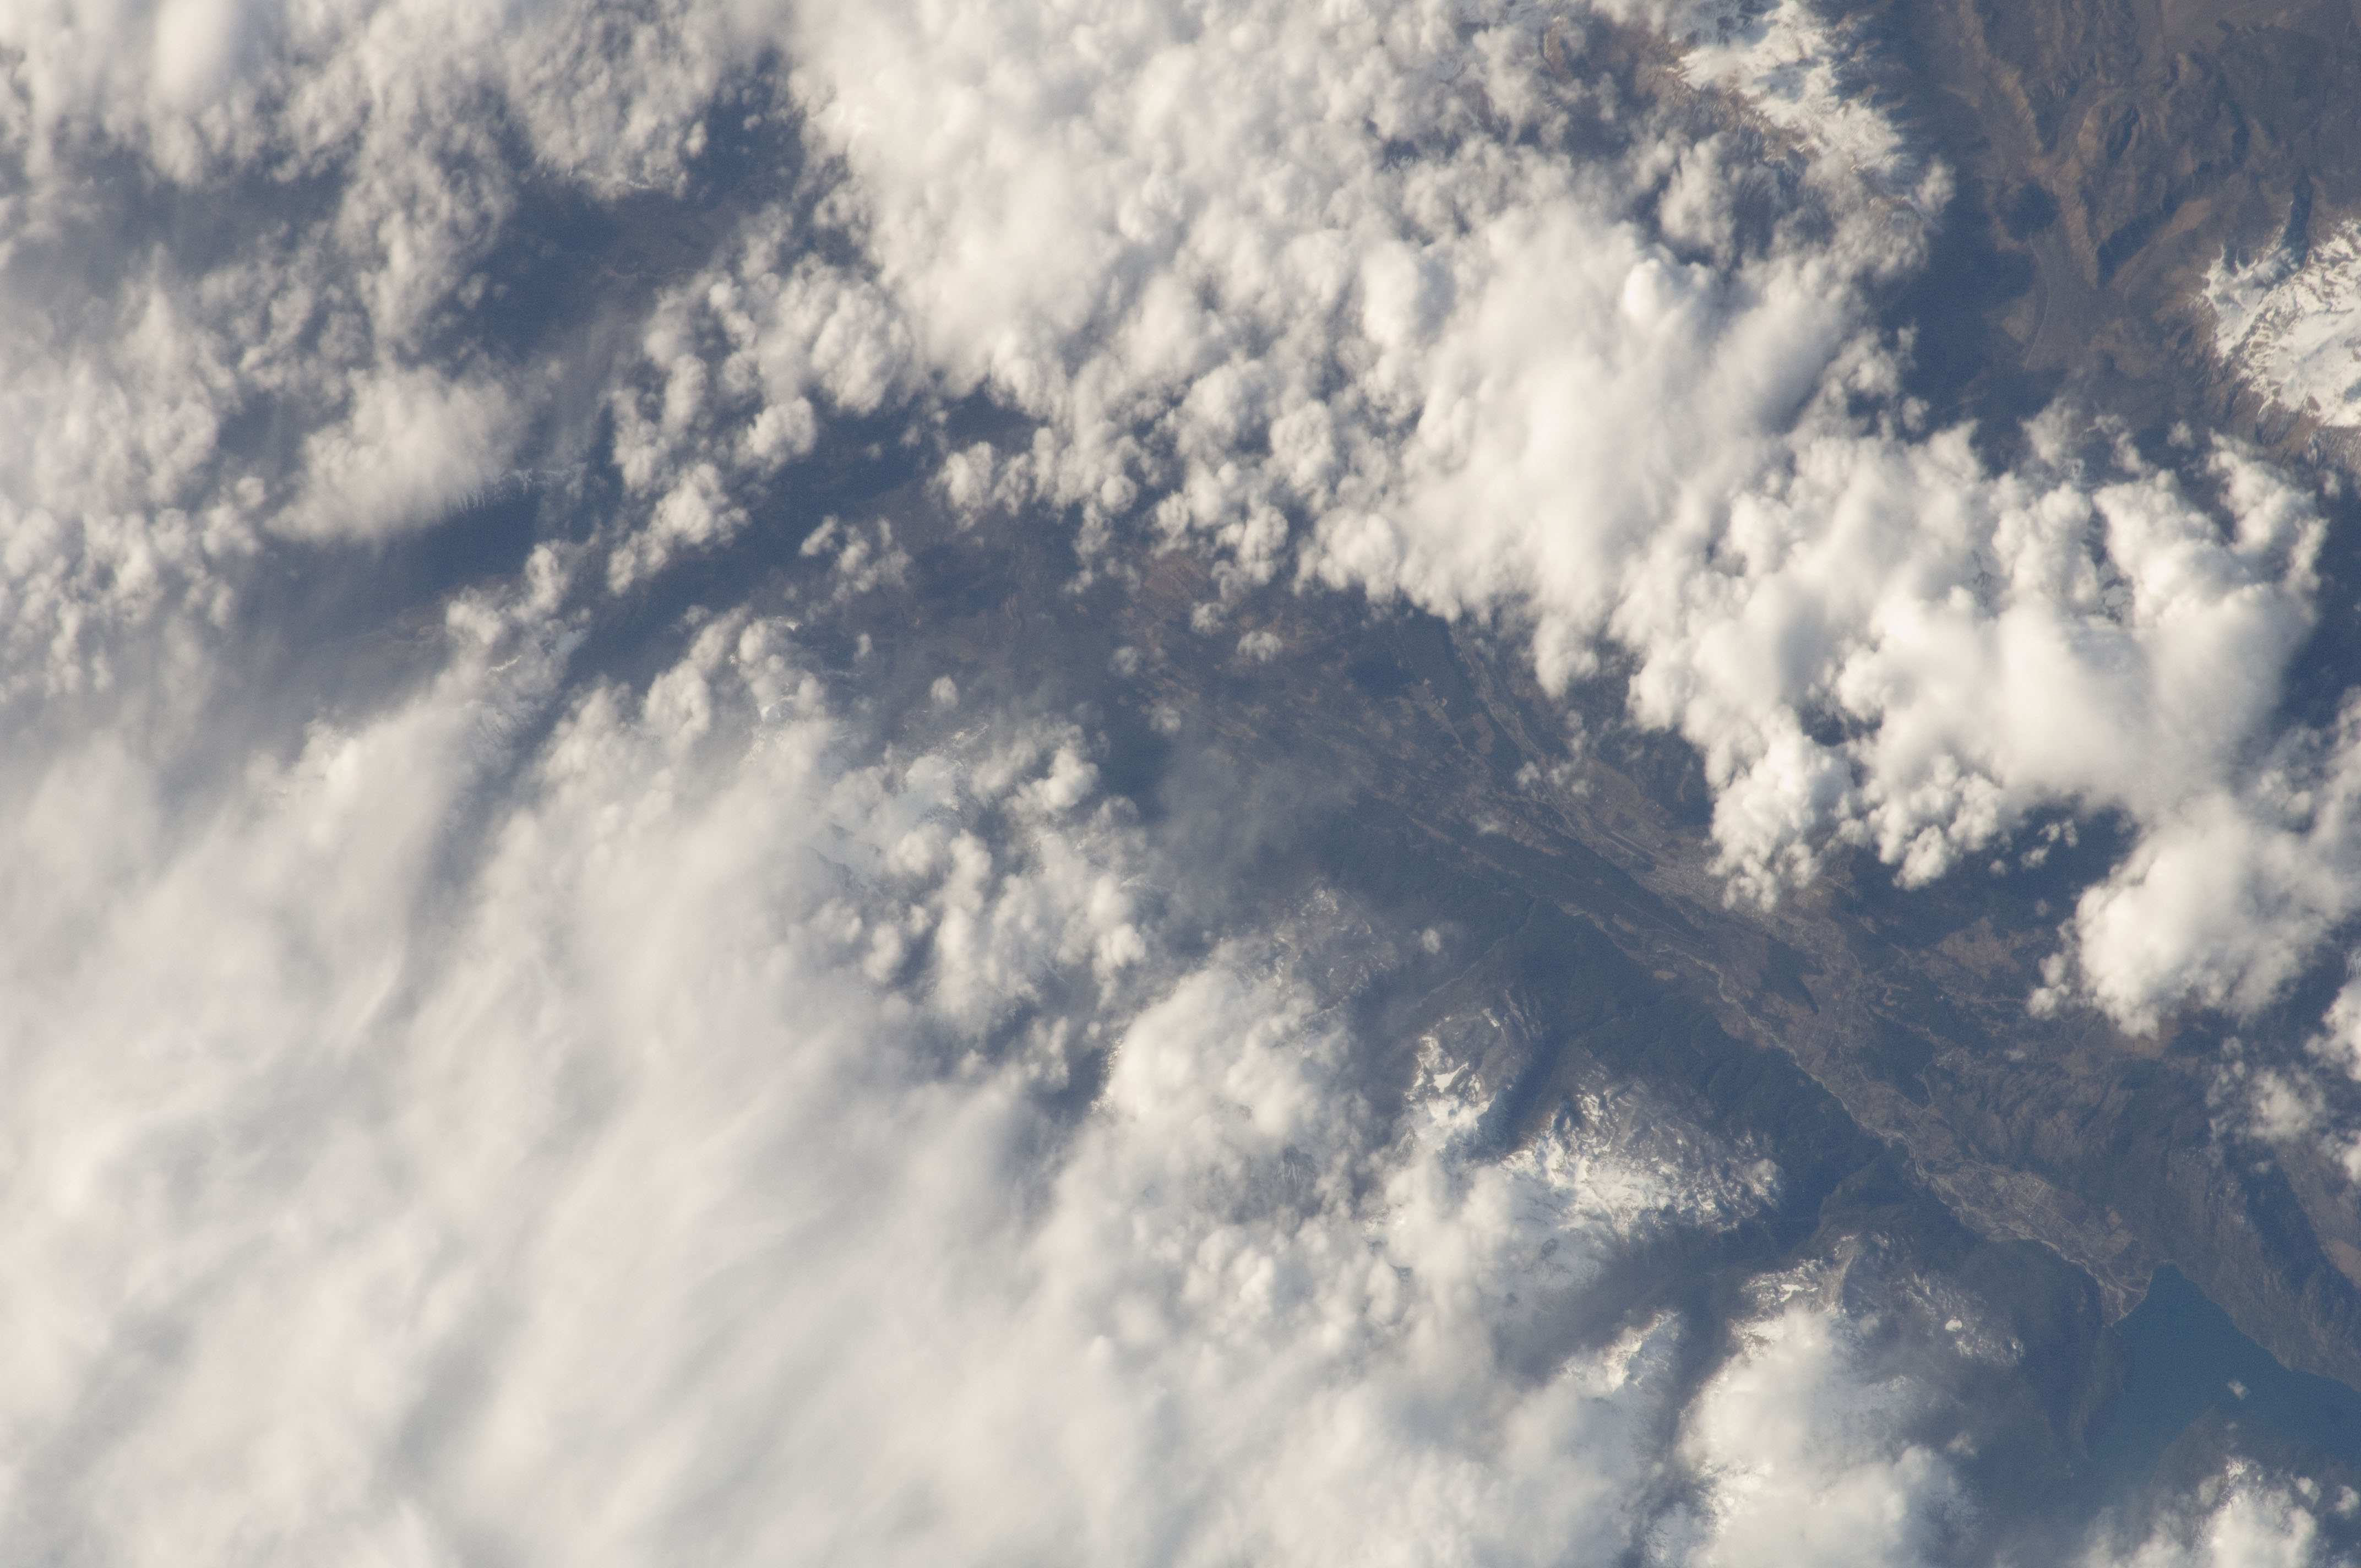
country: ARGENTINA
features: EL BOLSON VALLEY, LAGO PUELO
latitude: -41.7
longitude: -71.6
